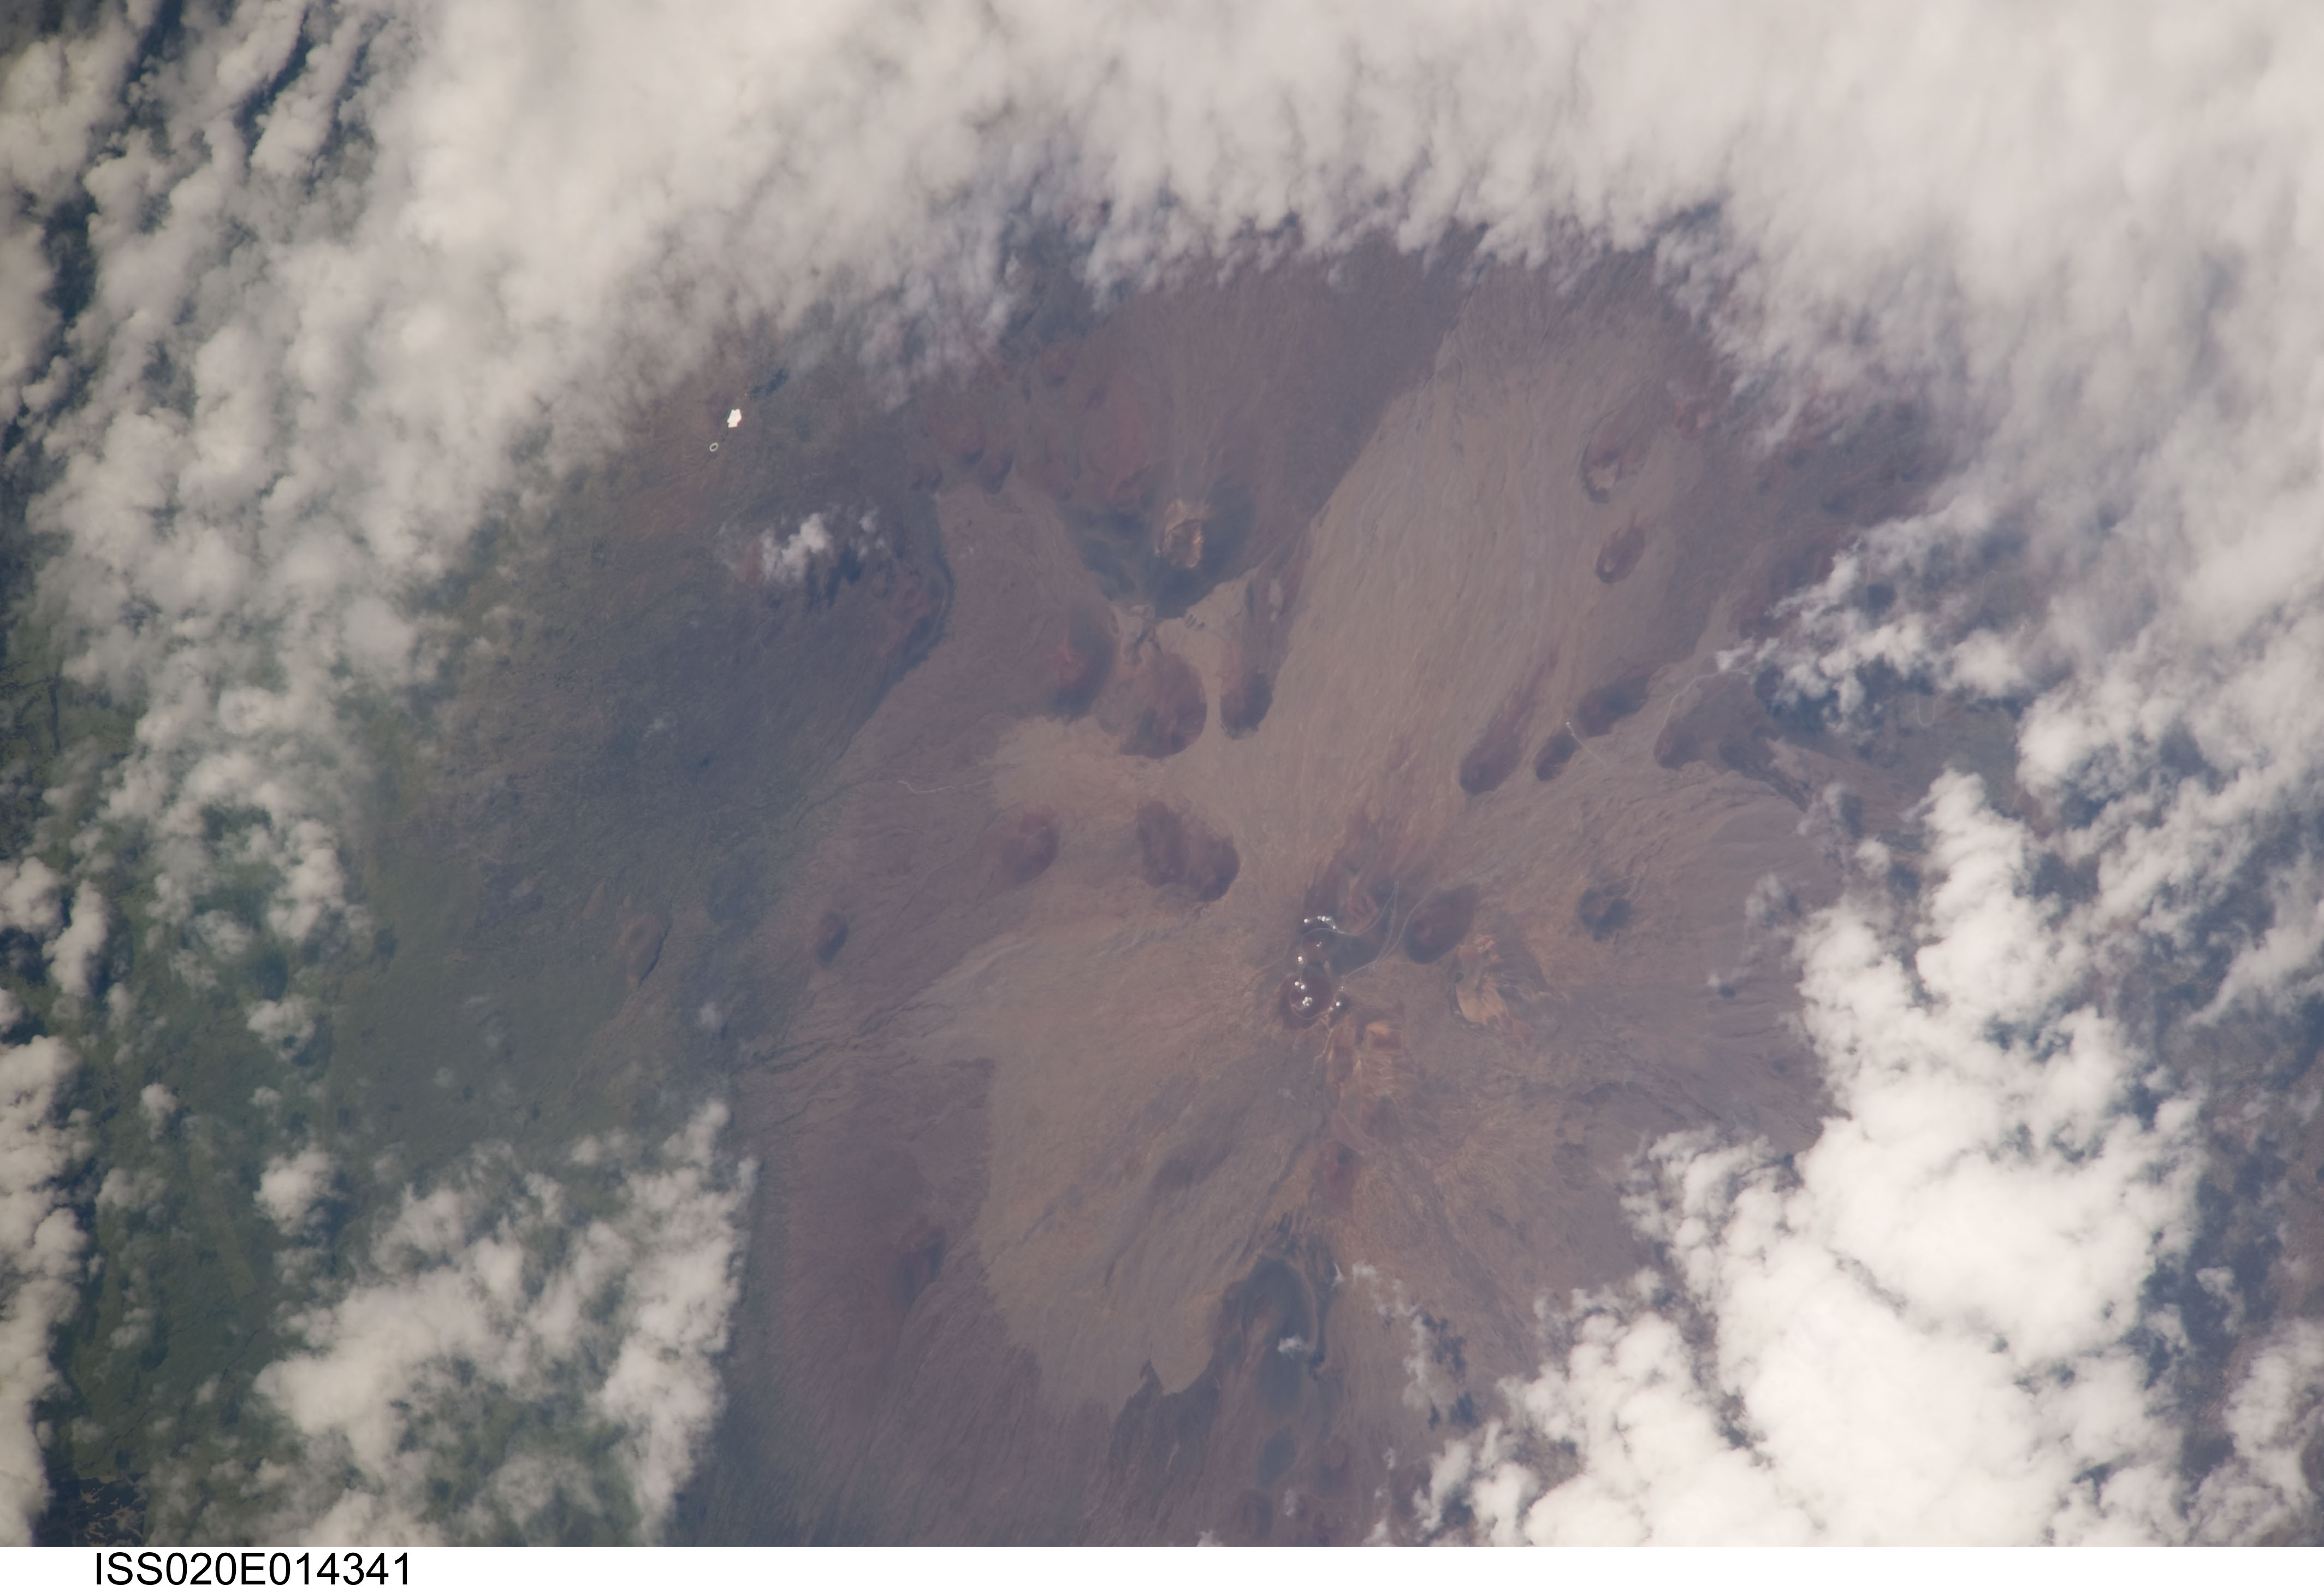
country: USA-HAWAII
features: PU'U KOLE,RED HILL CALDERA,HAWAIʻI,PU'U WEKIU,PU'U MAHO'E,PU'U PO'EPO'E,PU'U WAIAU,PUU LILINOE,PU'U HO'AKA,PU'U MAKANAKA,MAUNA KEA,PU'U POLI'AHU,MAUNA KEA OBSERVATORY,PU'U HA'U KEA,HAWAII
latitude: 19.8
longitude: -155.4
